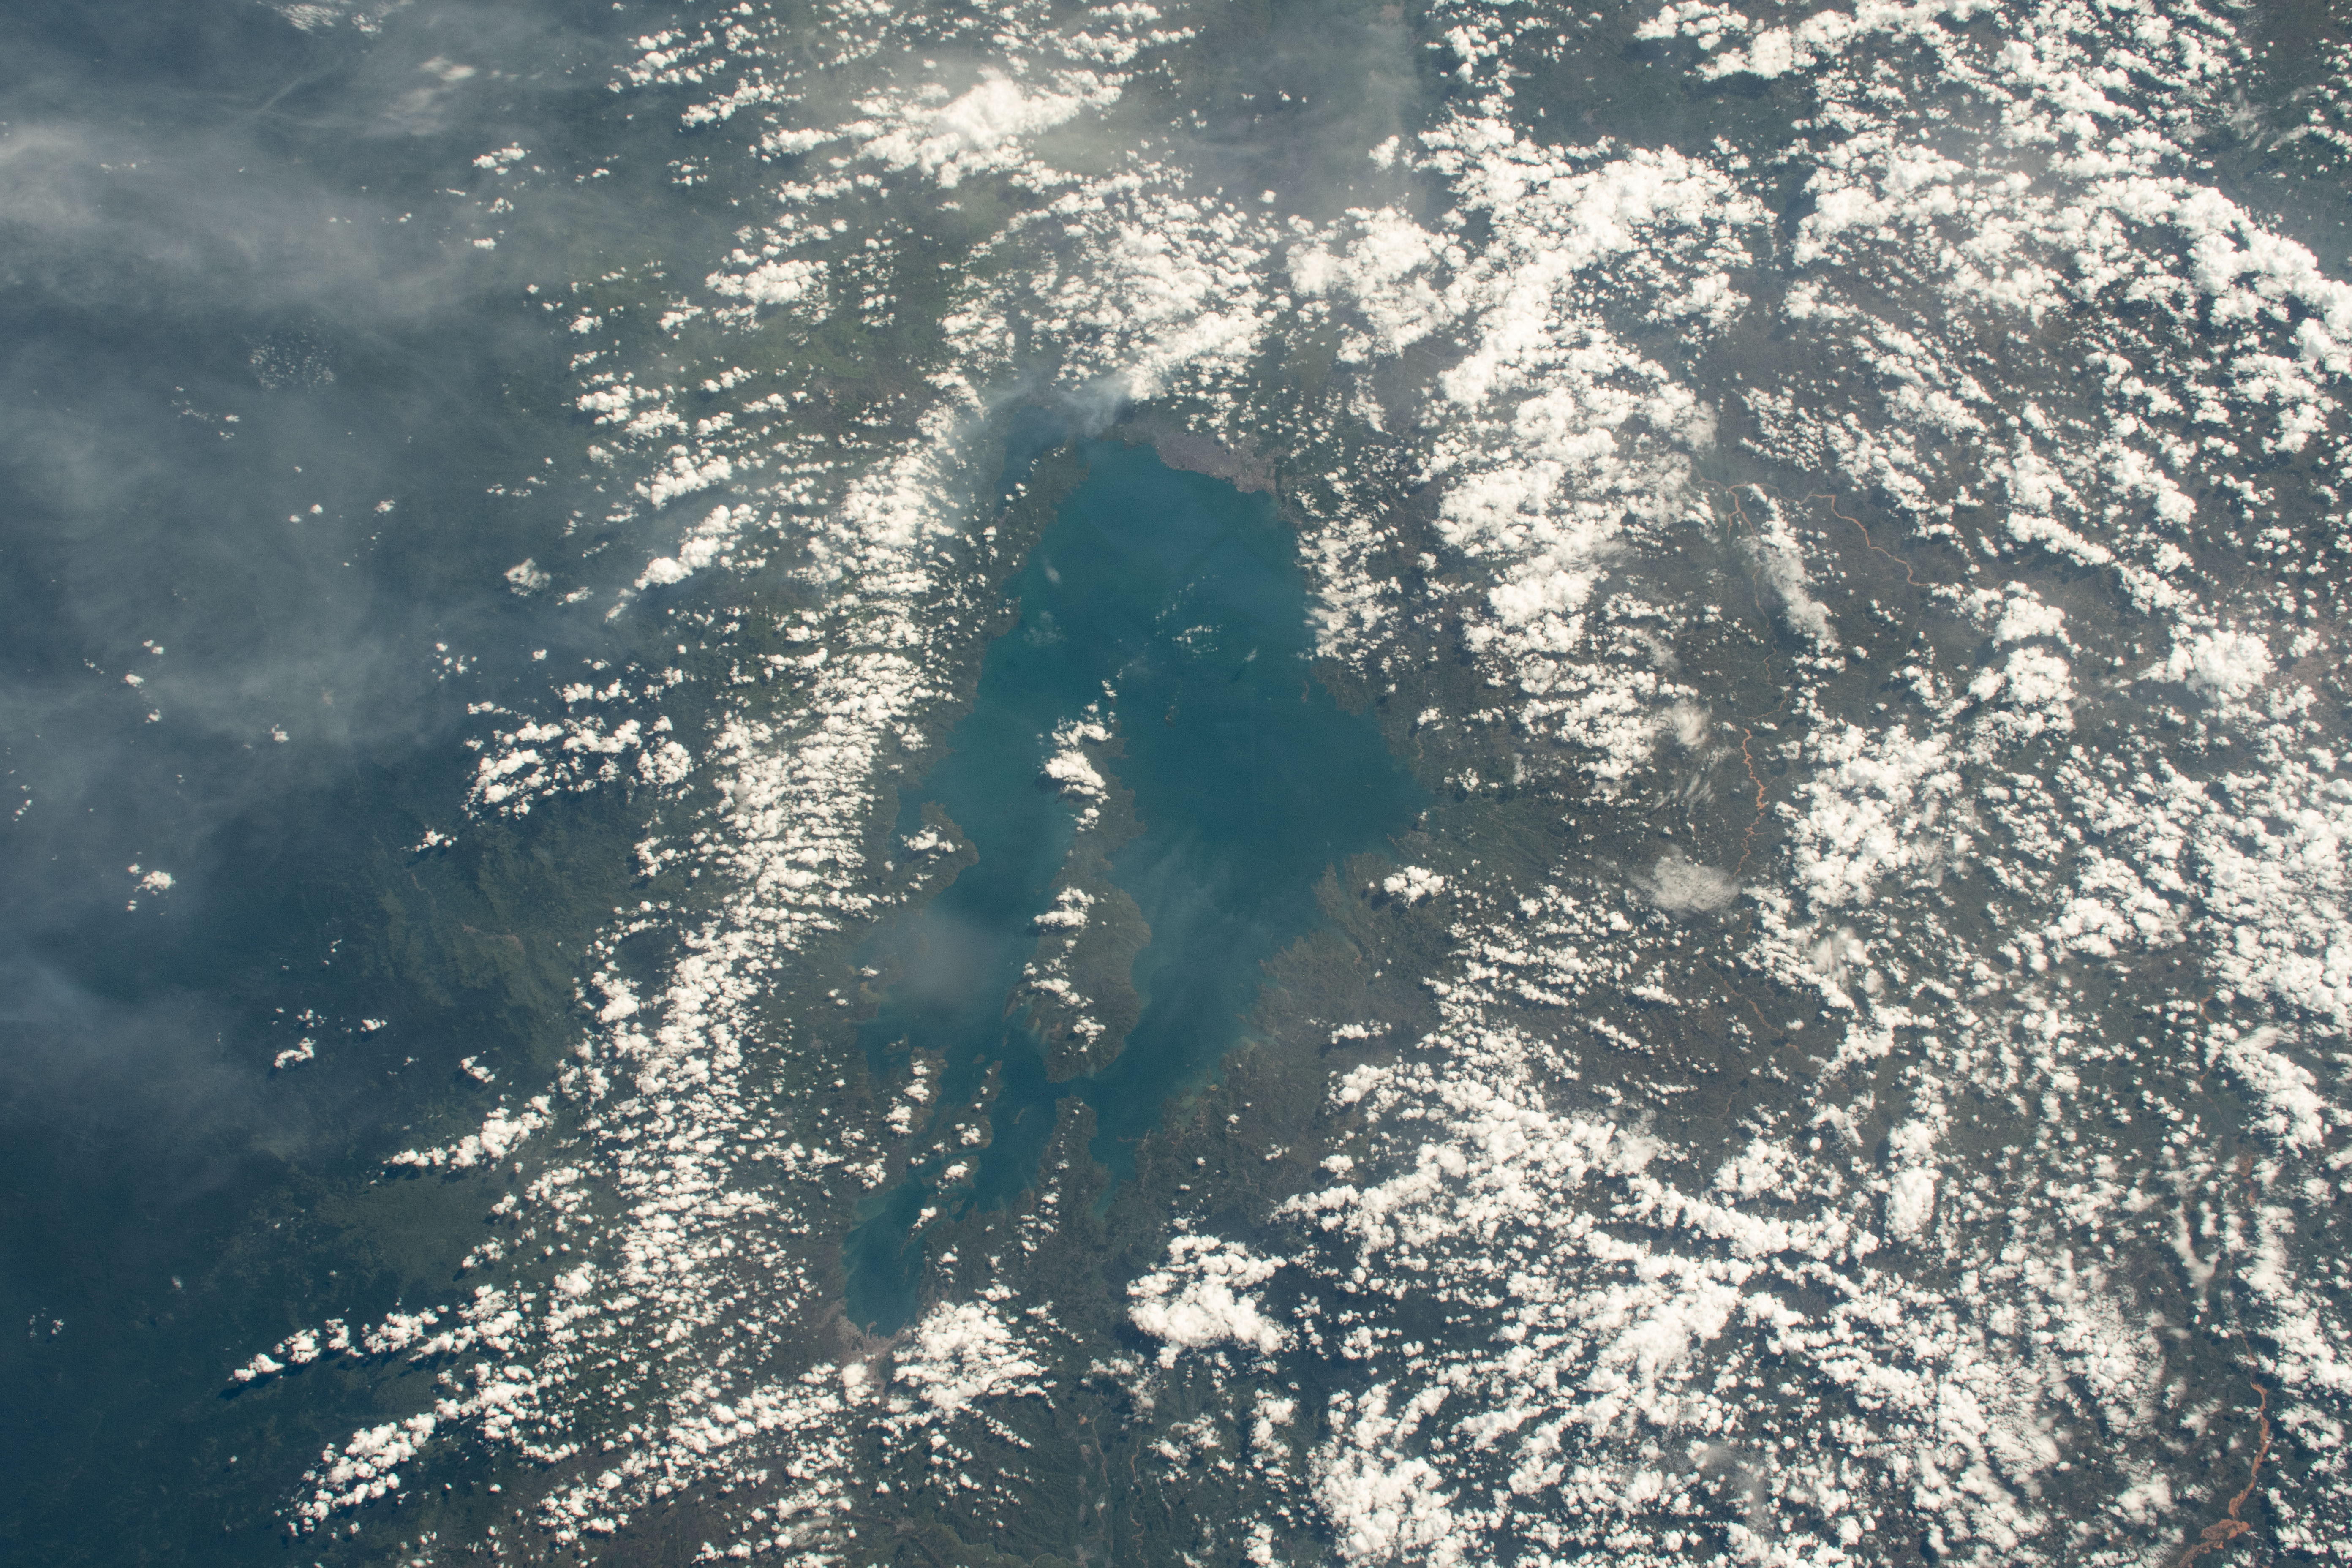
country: RWANDA
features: LAKE KIVU
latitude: -2.0
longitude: 29.5
